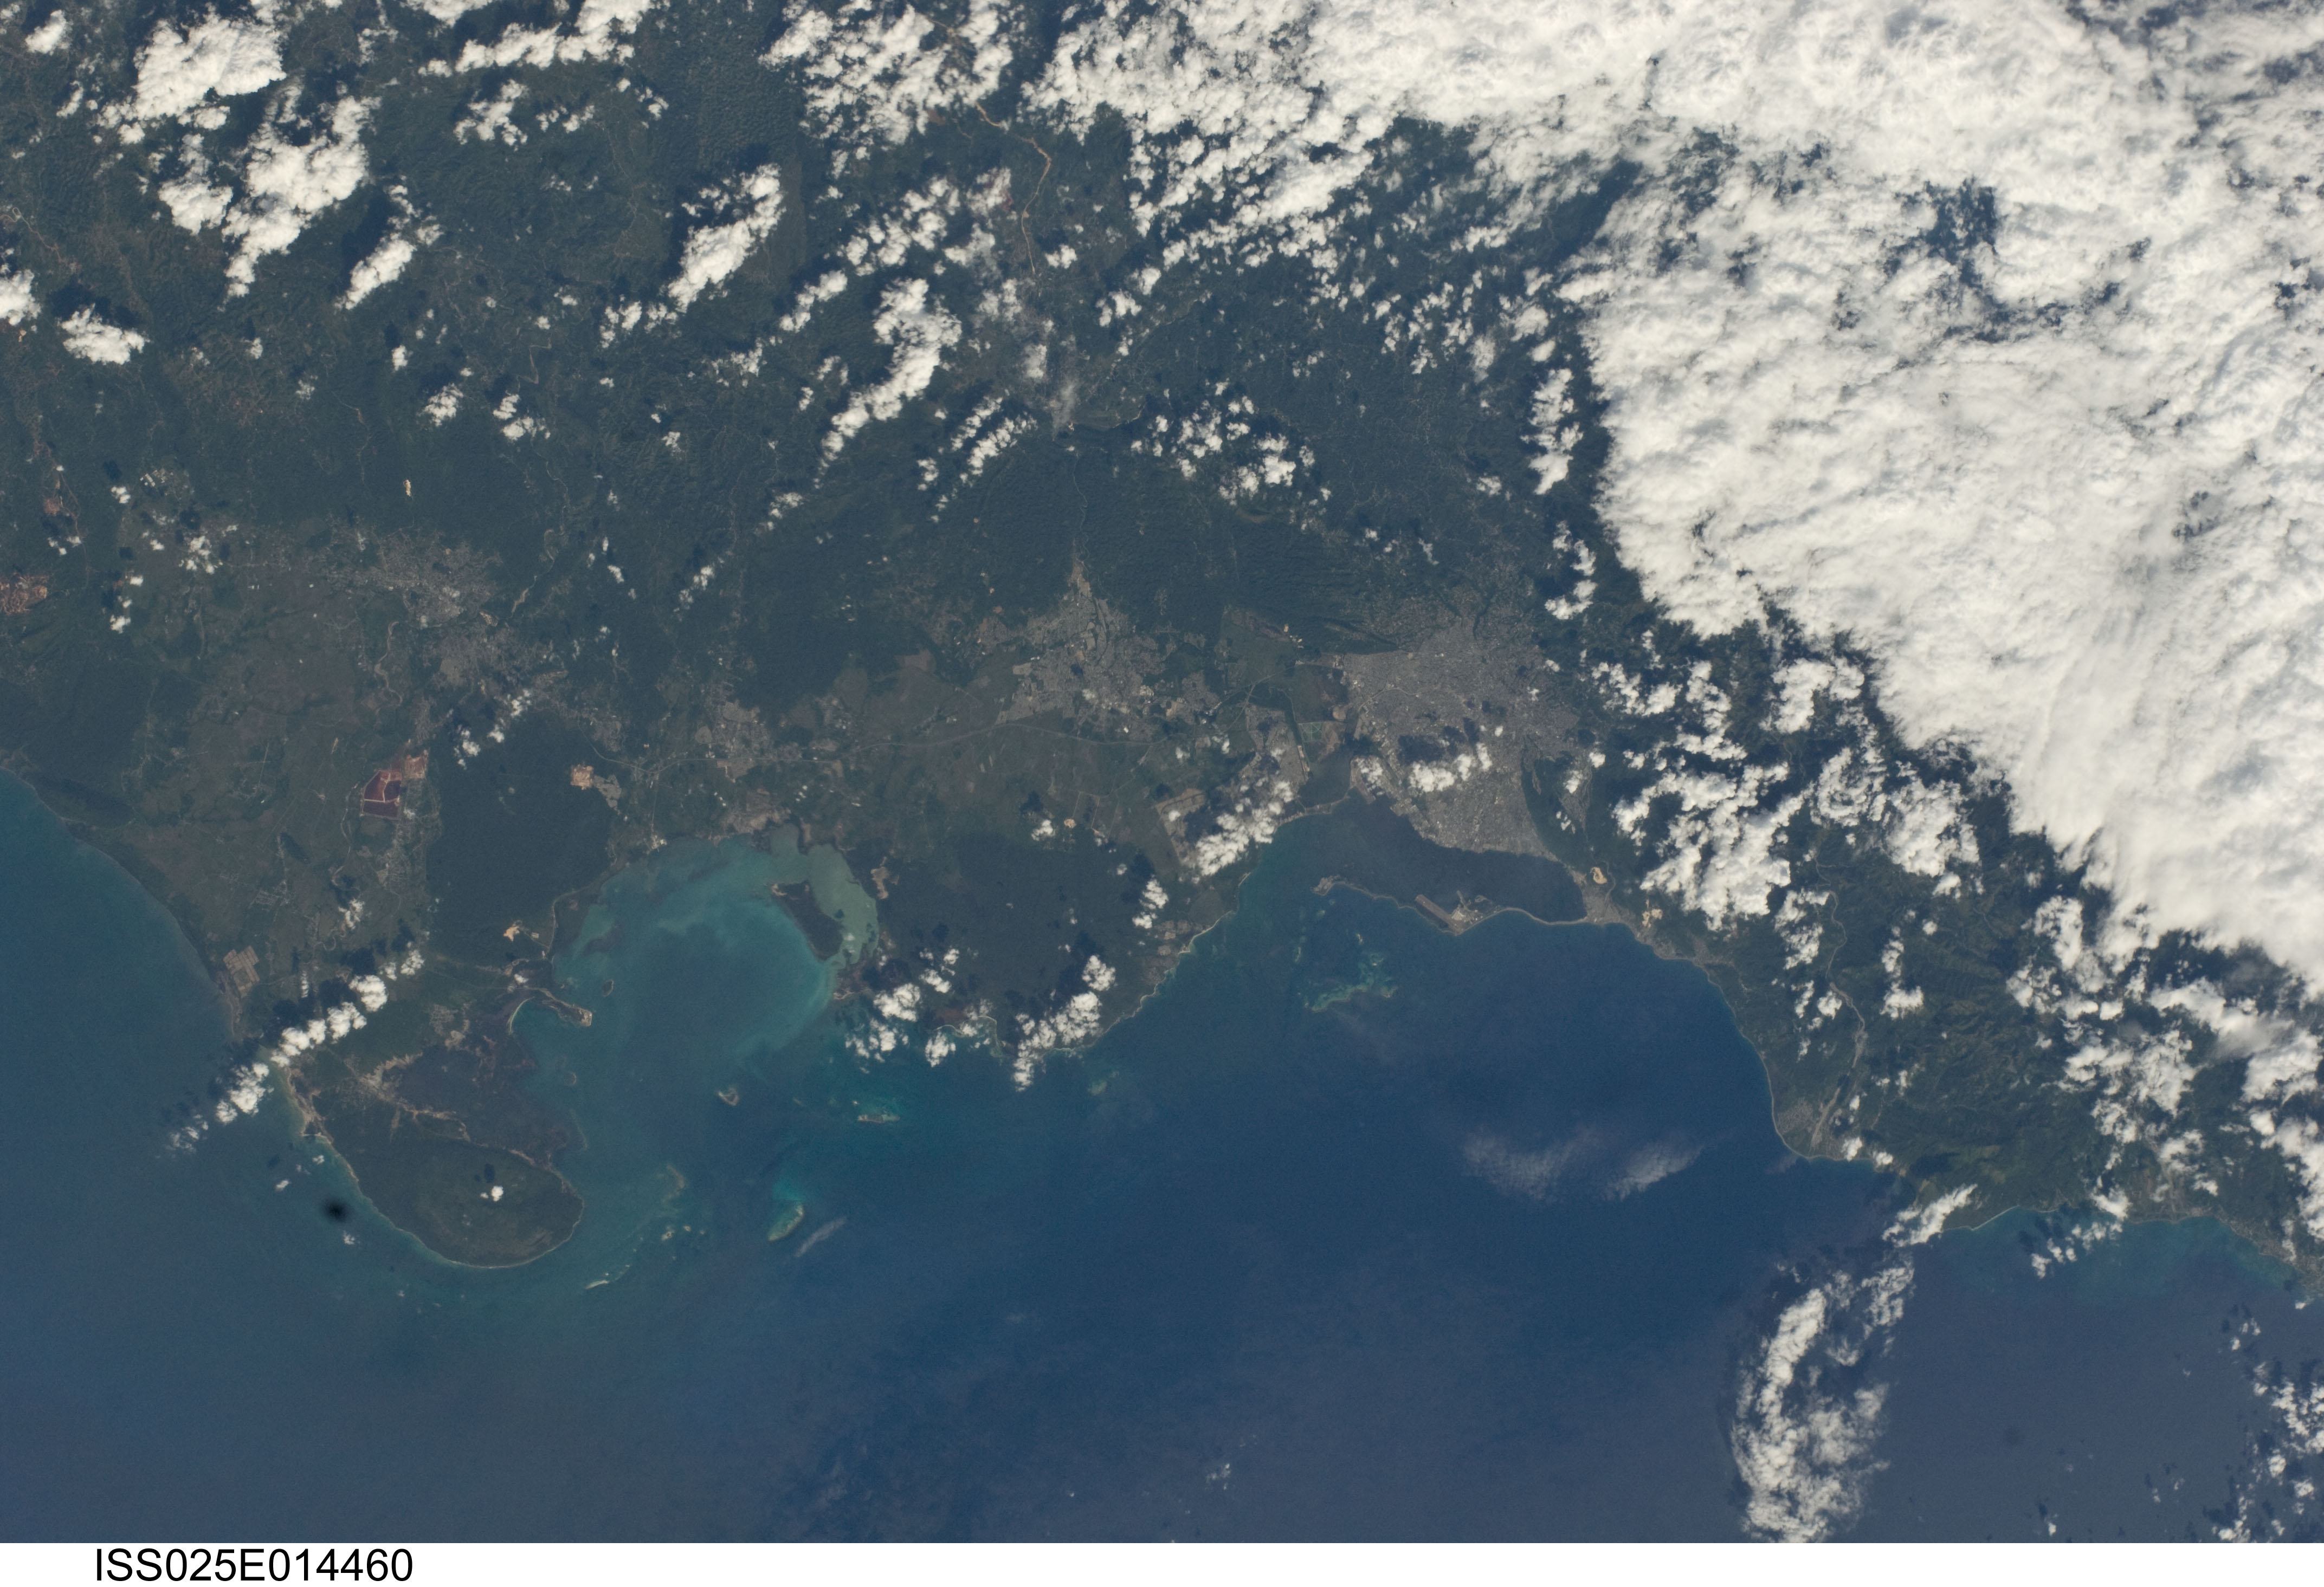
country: JAMAICA
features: CARIBBEAN S., KINGSTON, PORT ROYAL, HARBOR, REEFS, PORTLAND BIGHT
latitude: 18.0
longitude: -77.0
